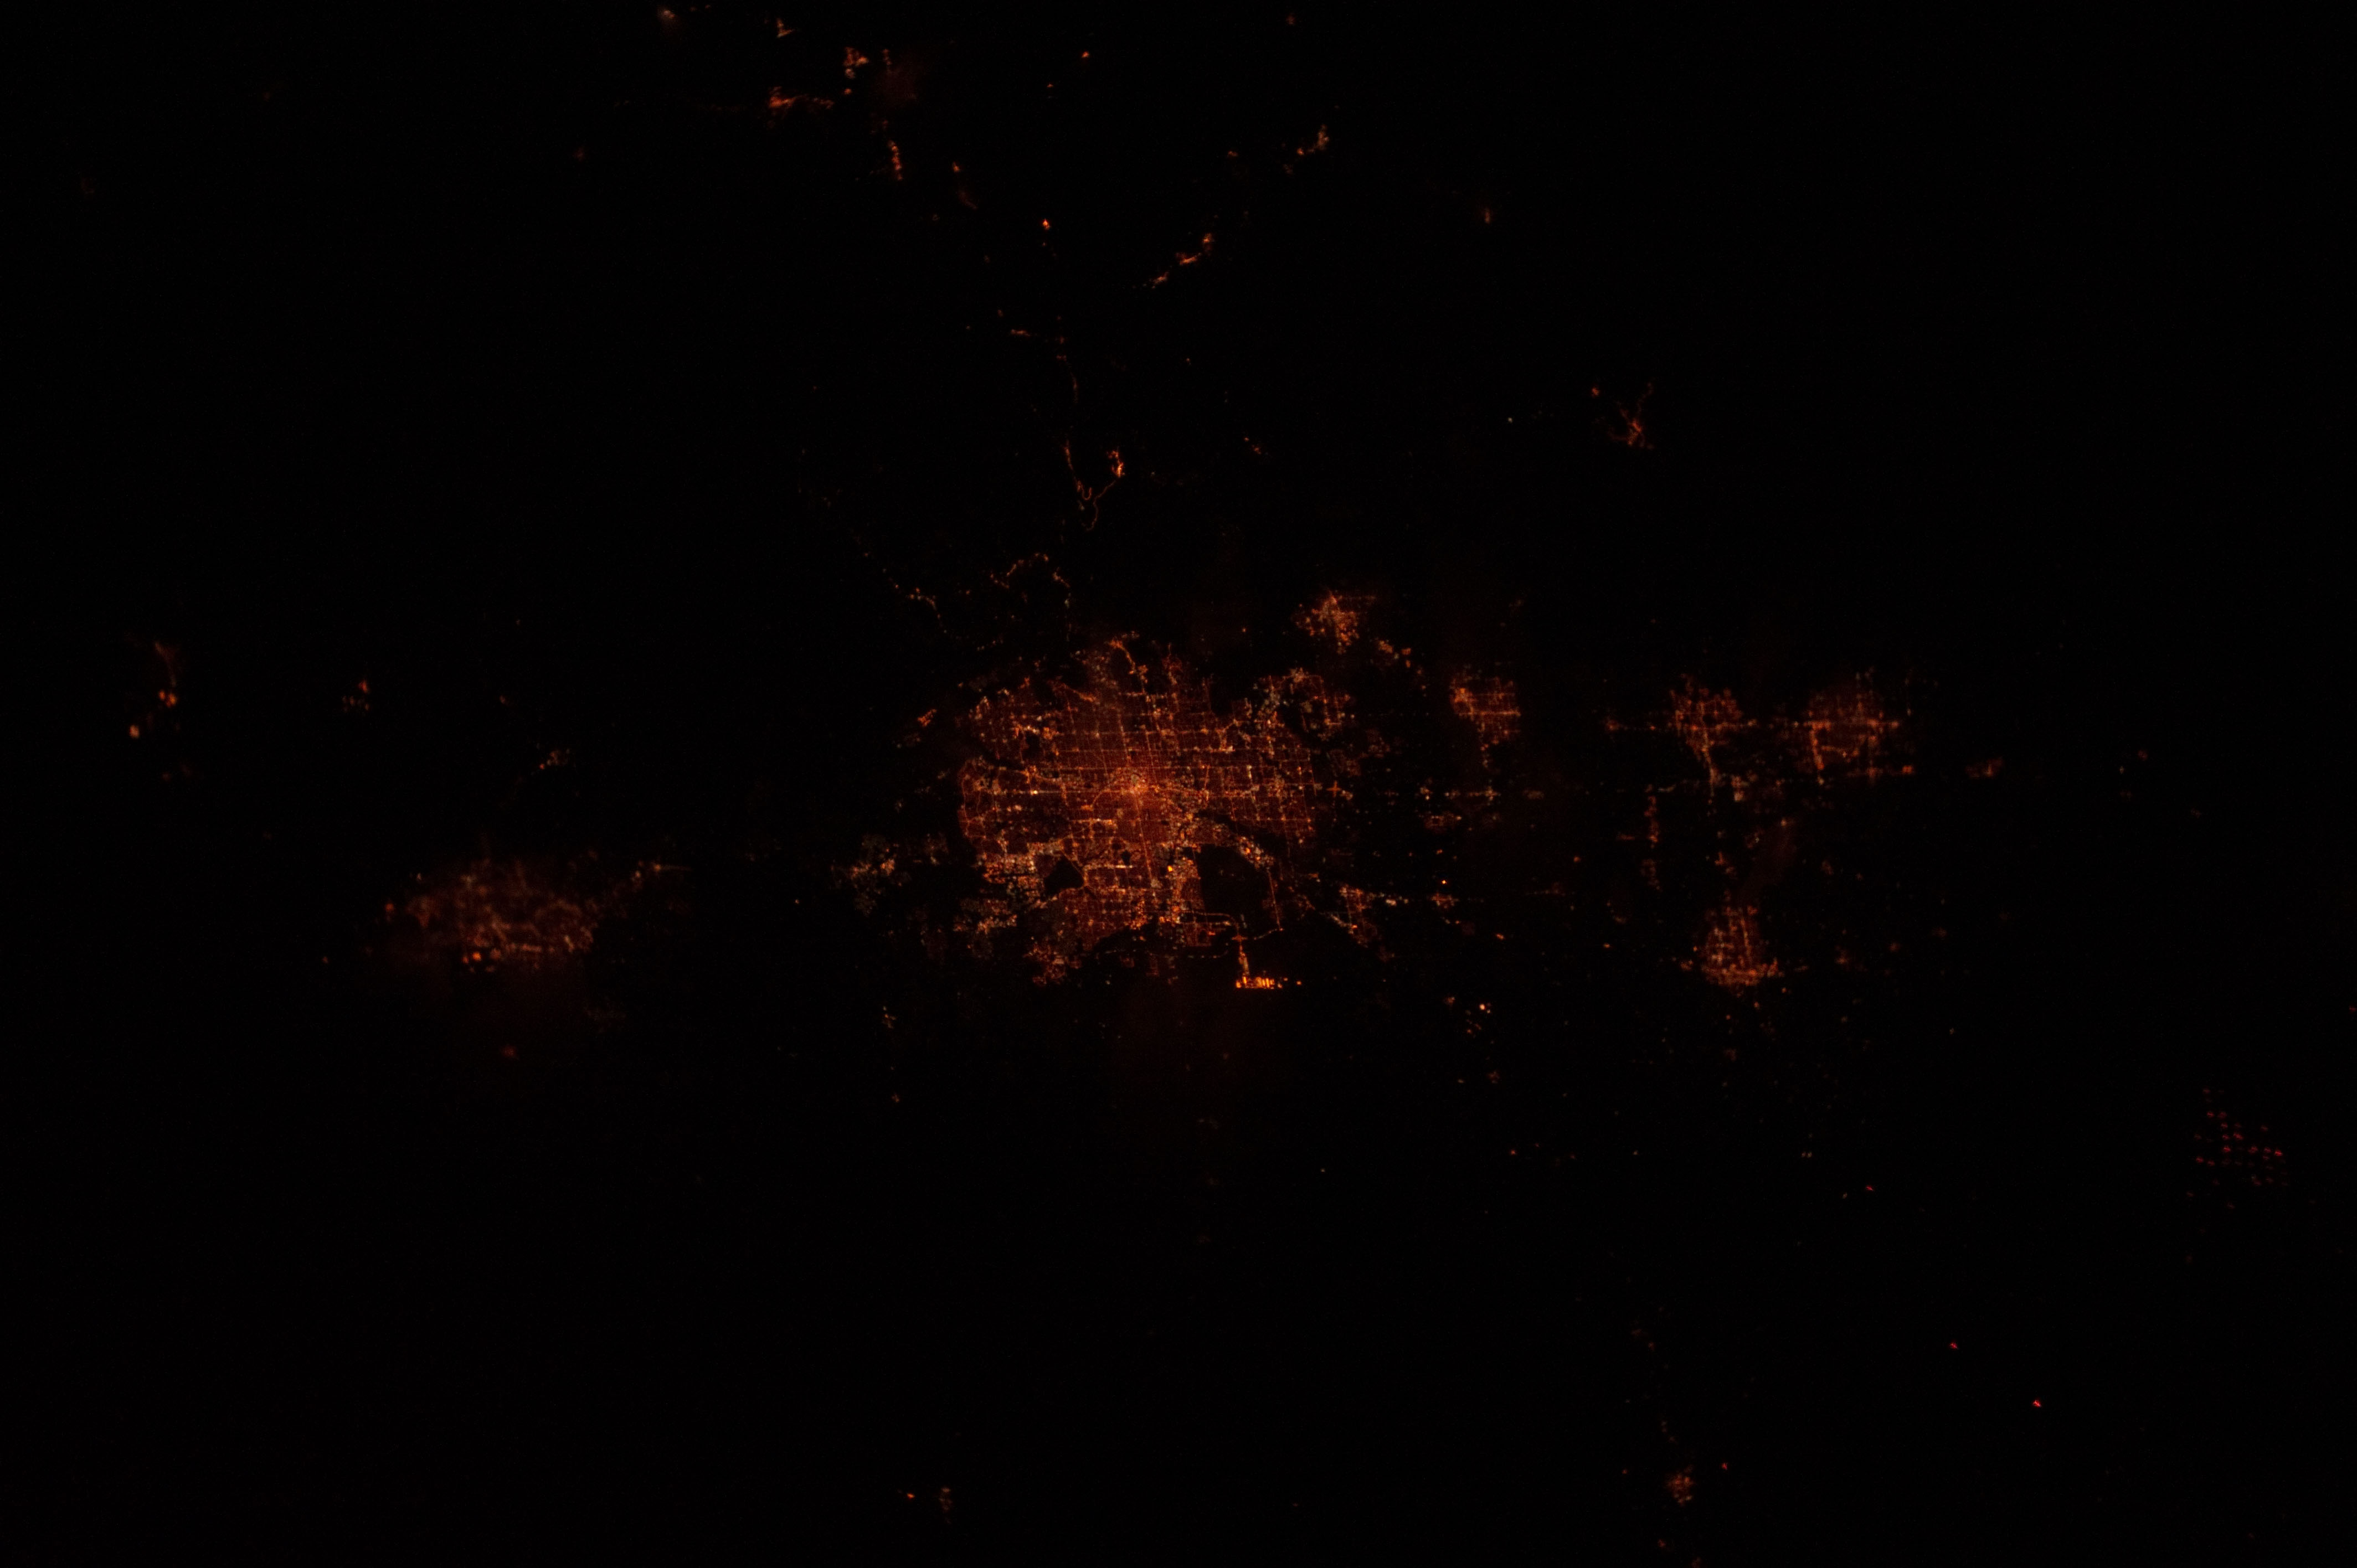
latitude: 39.8
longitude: -105.0
